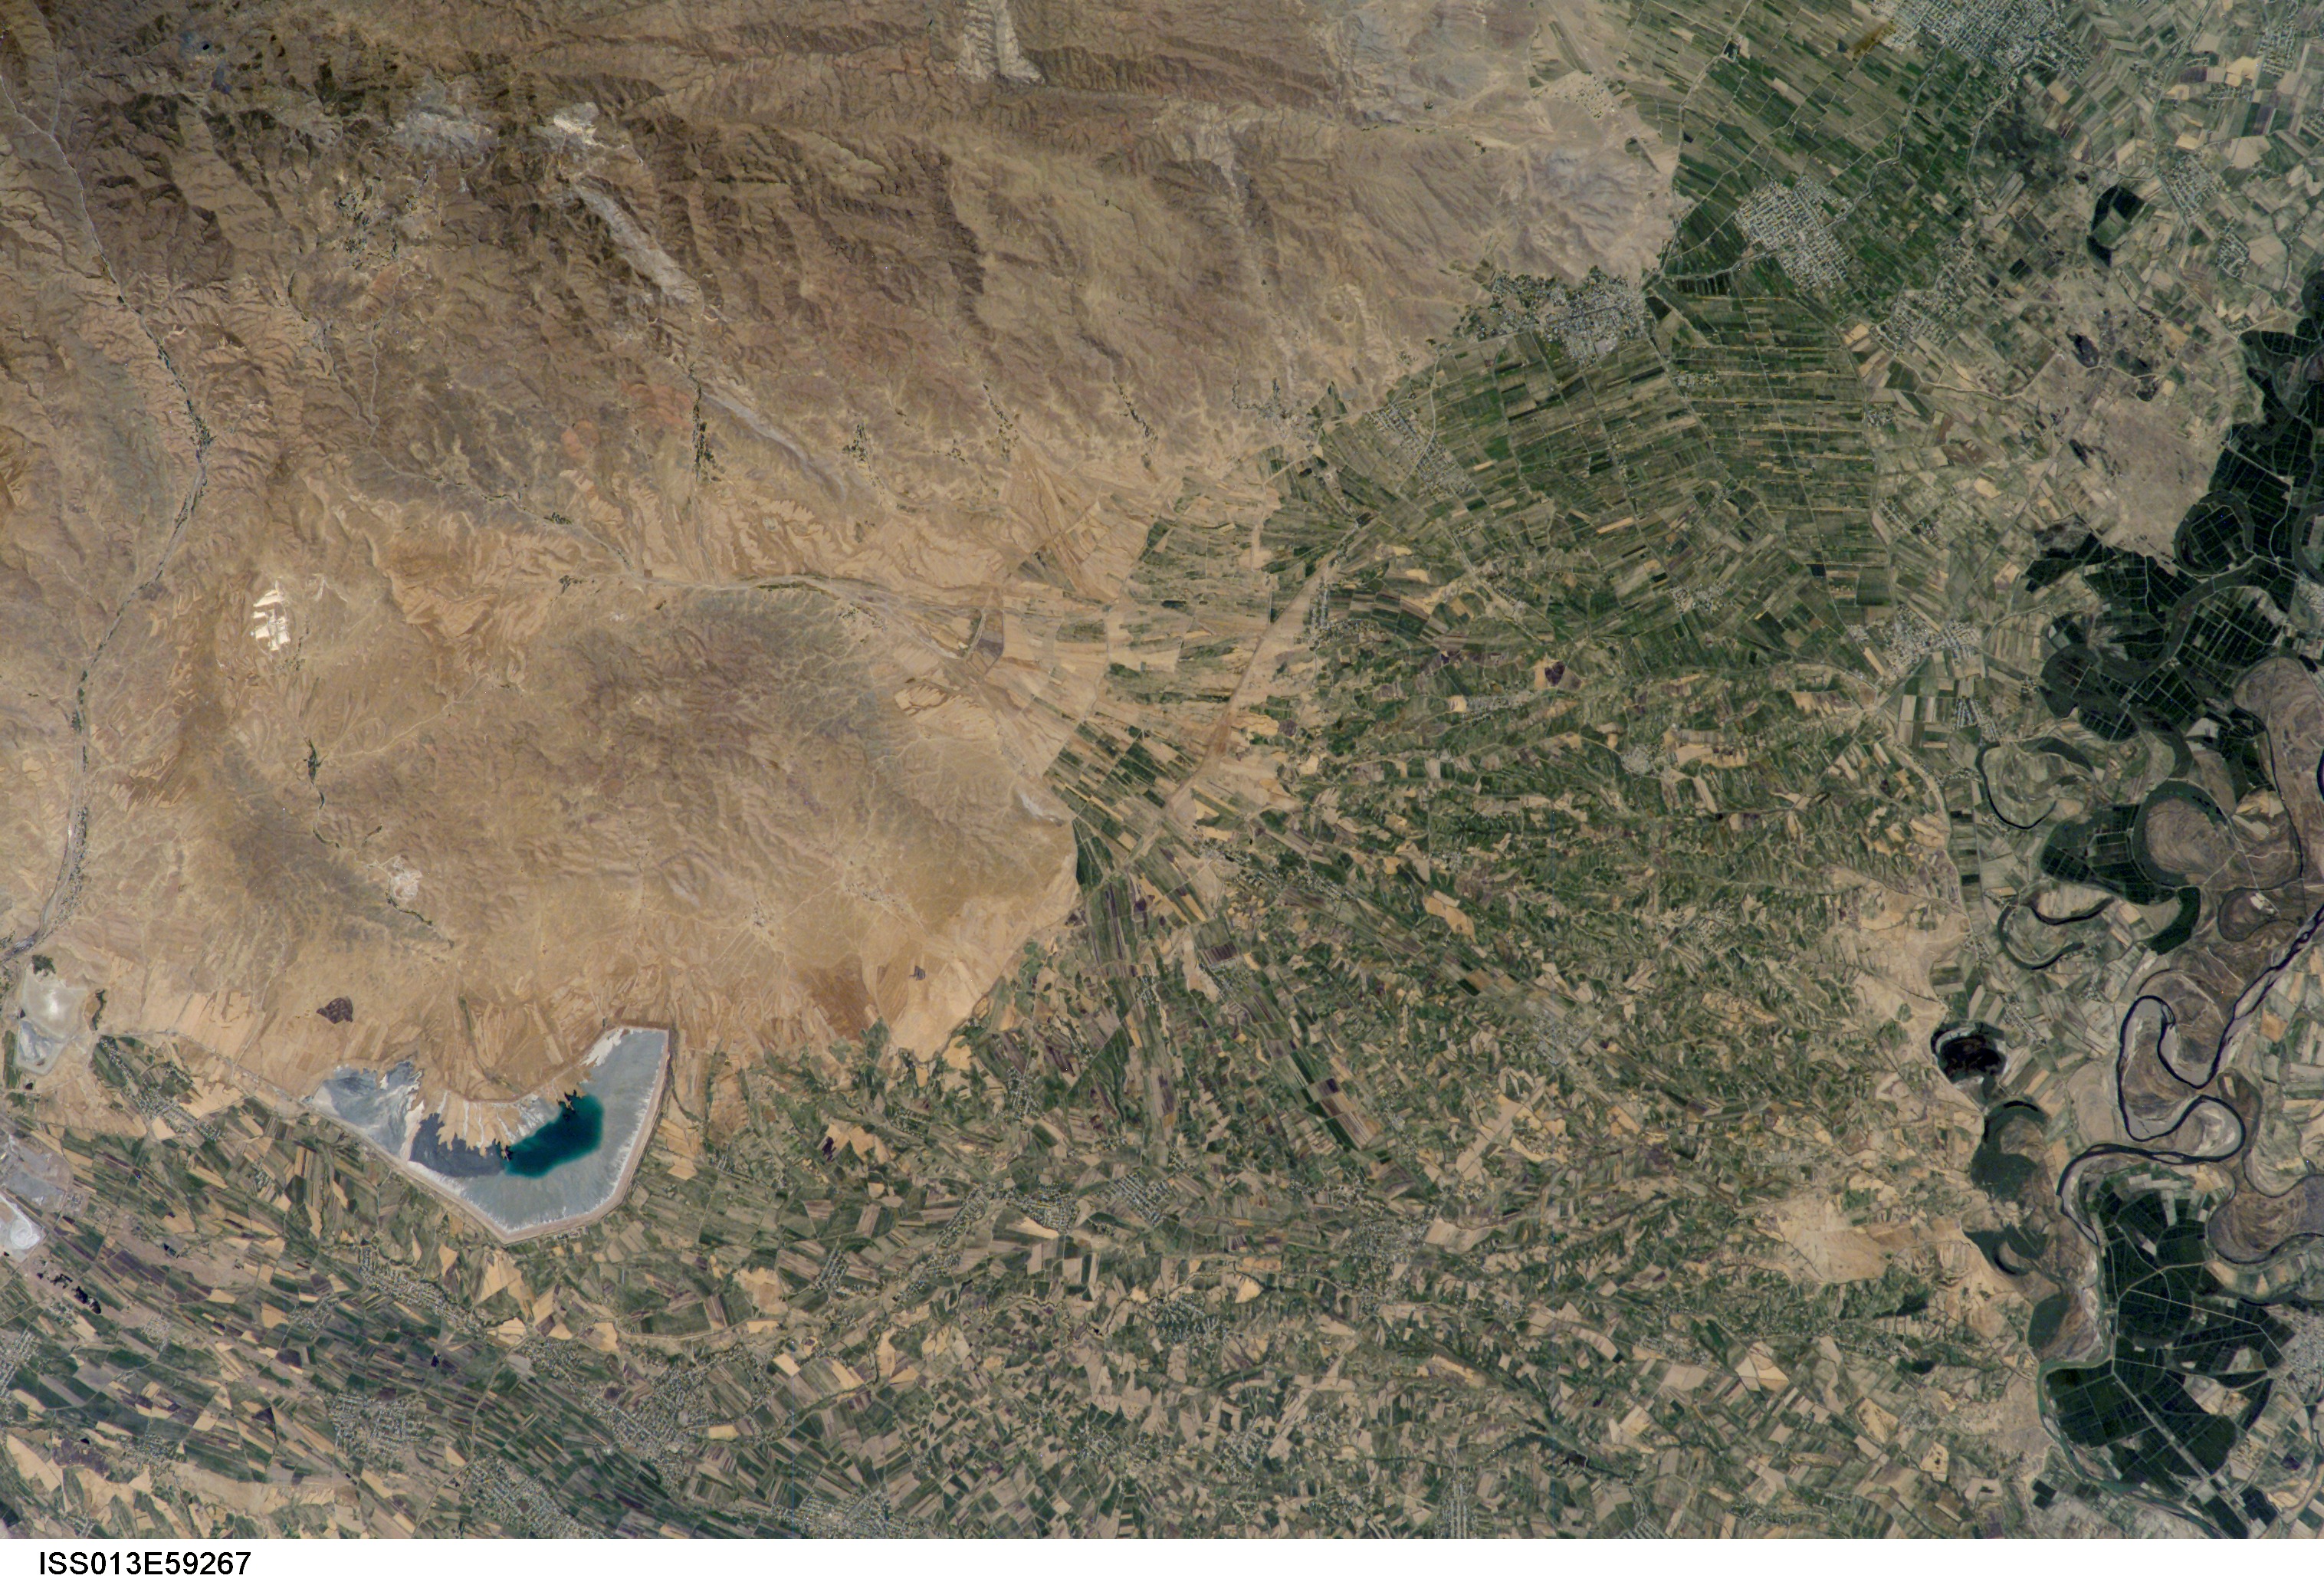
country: TAJIKISTAN
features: SYRDAR'YA R., AGR., RES., TOWNS
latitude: 40.5
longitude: 69.5
